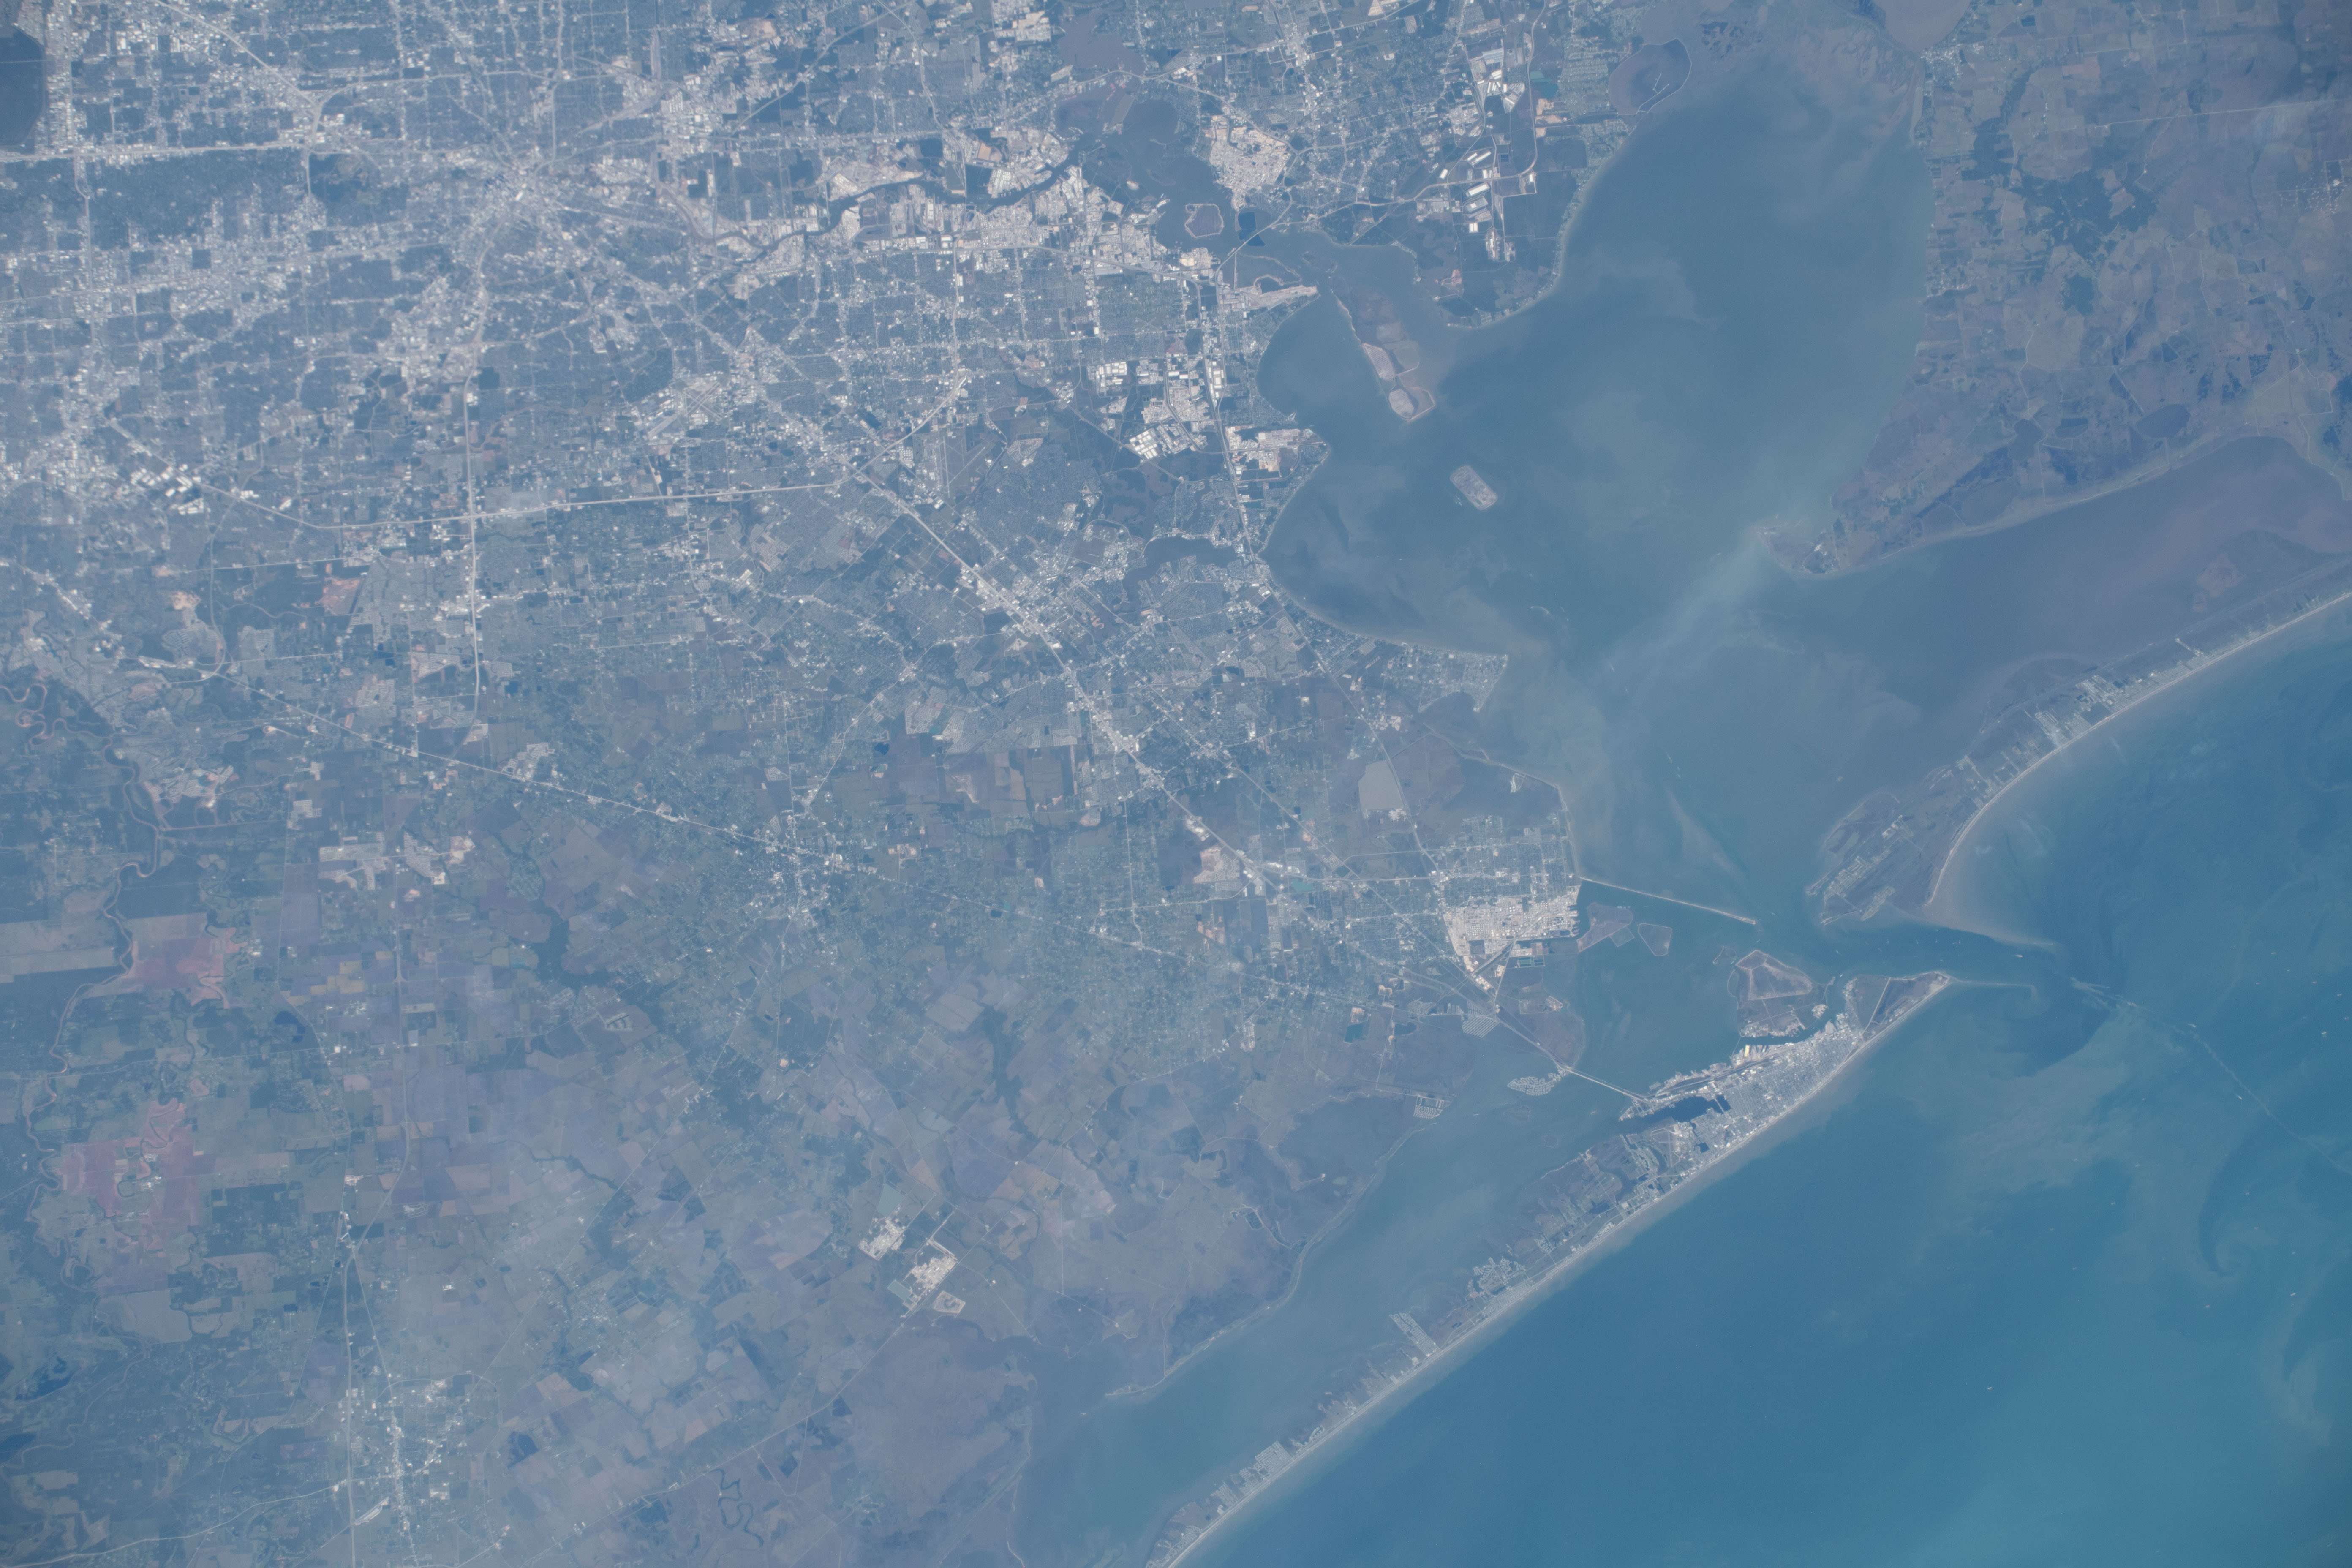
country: USA-TEXAS
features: GALVESTON BAY
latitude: 29.5
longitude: -95.0
